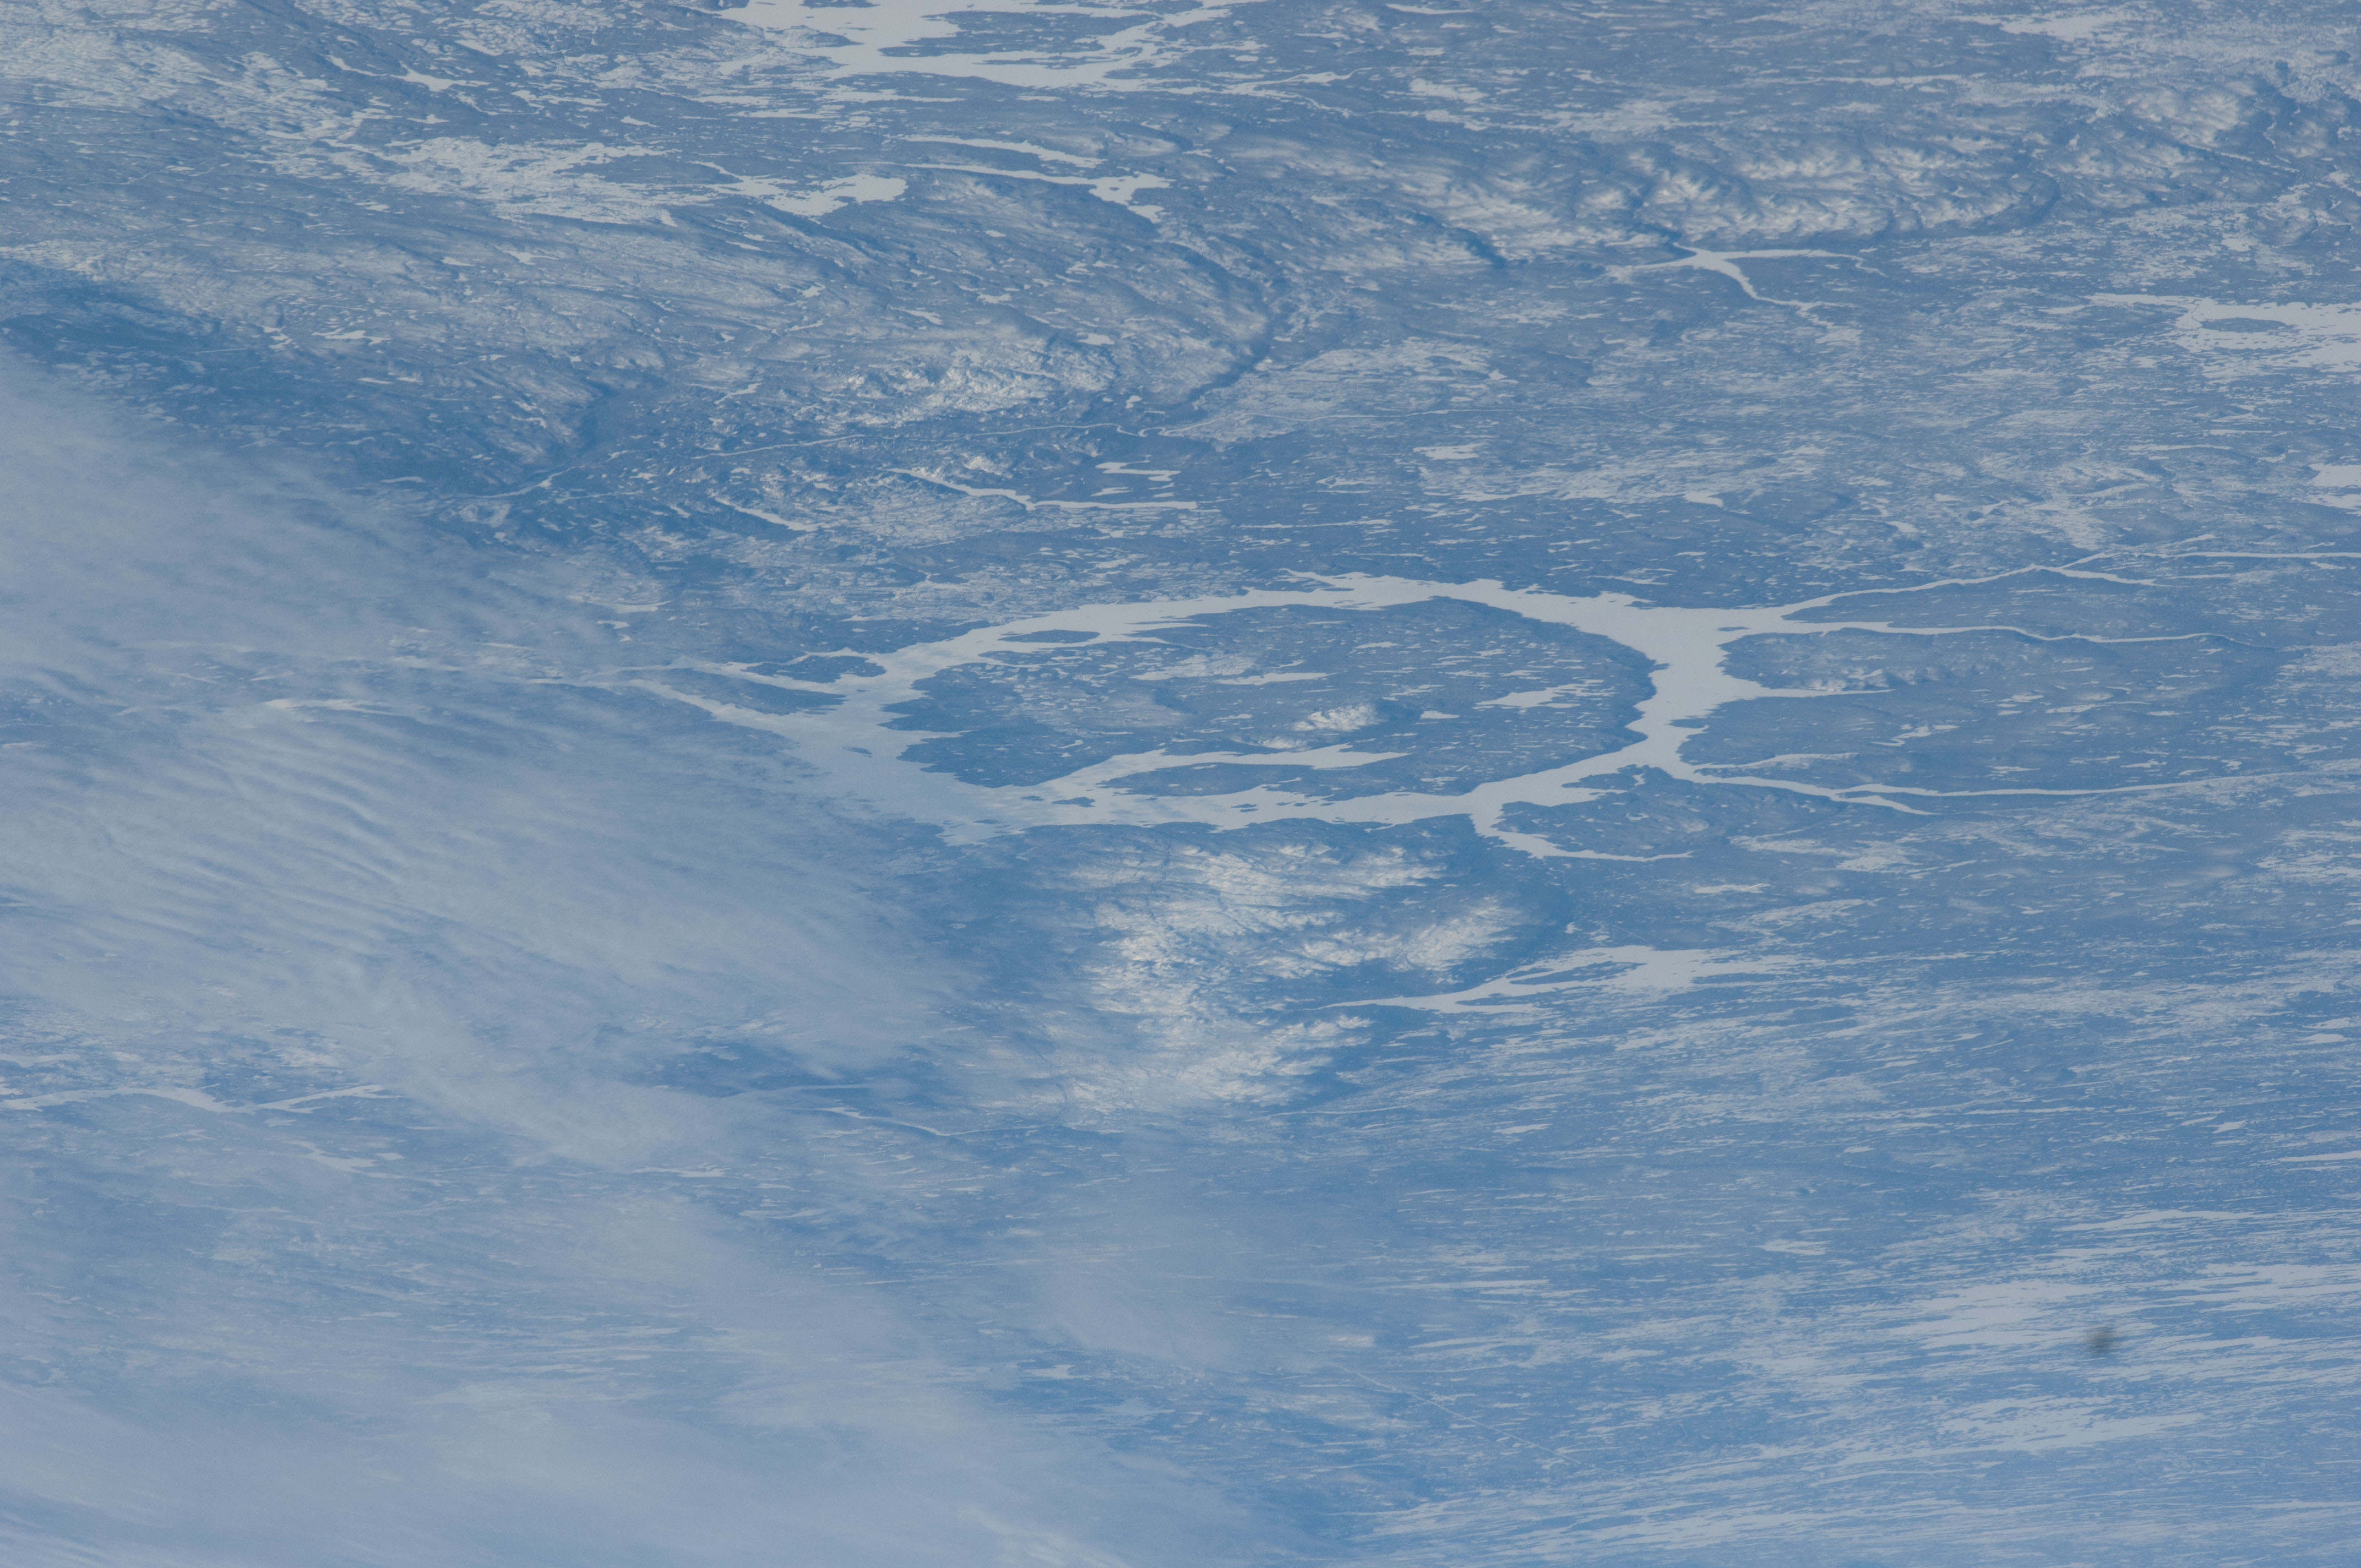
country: CANADA-Q
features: RENE-LEVASSEURE ISLAND, IMPACT CRATER
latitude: 51.5
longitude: -68.5
